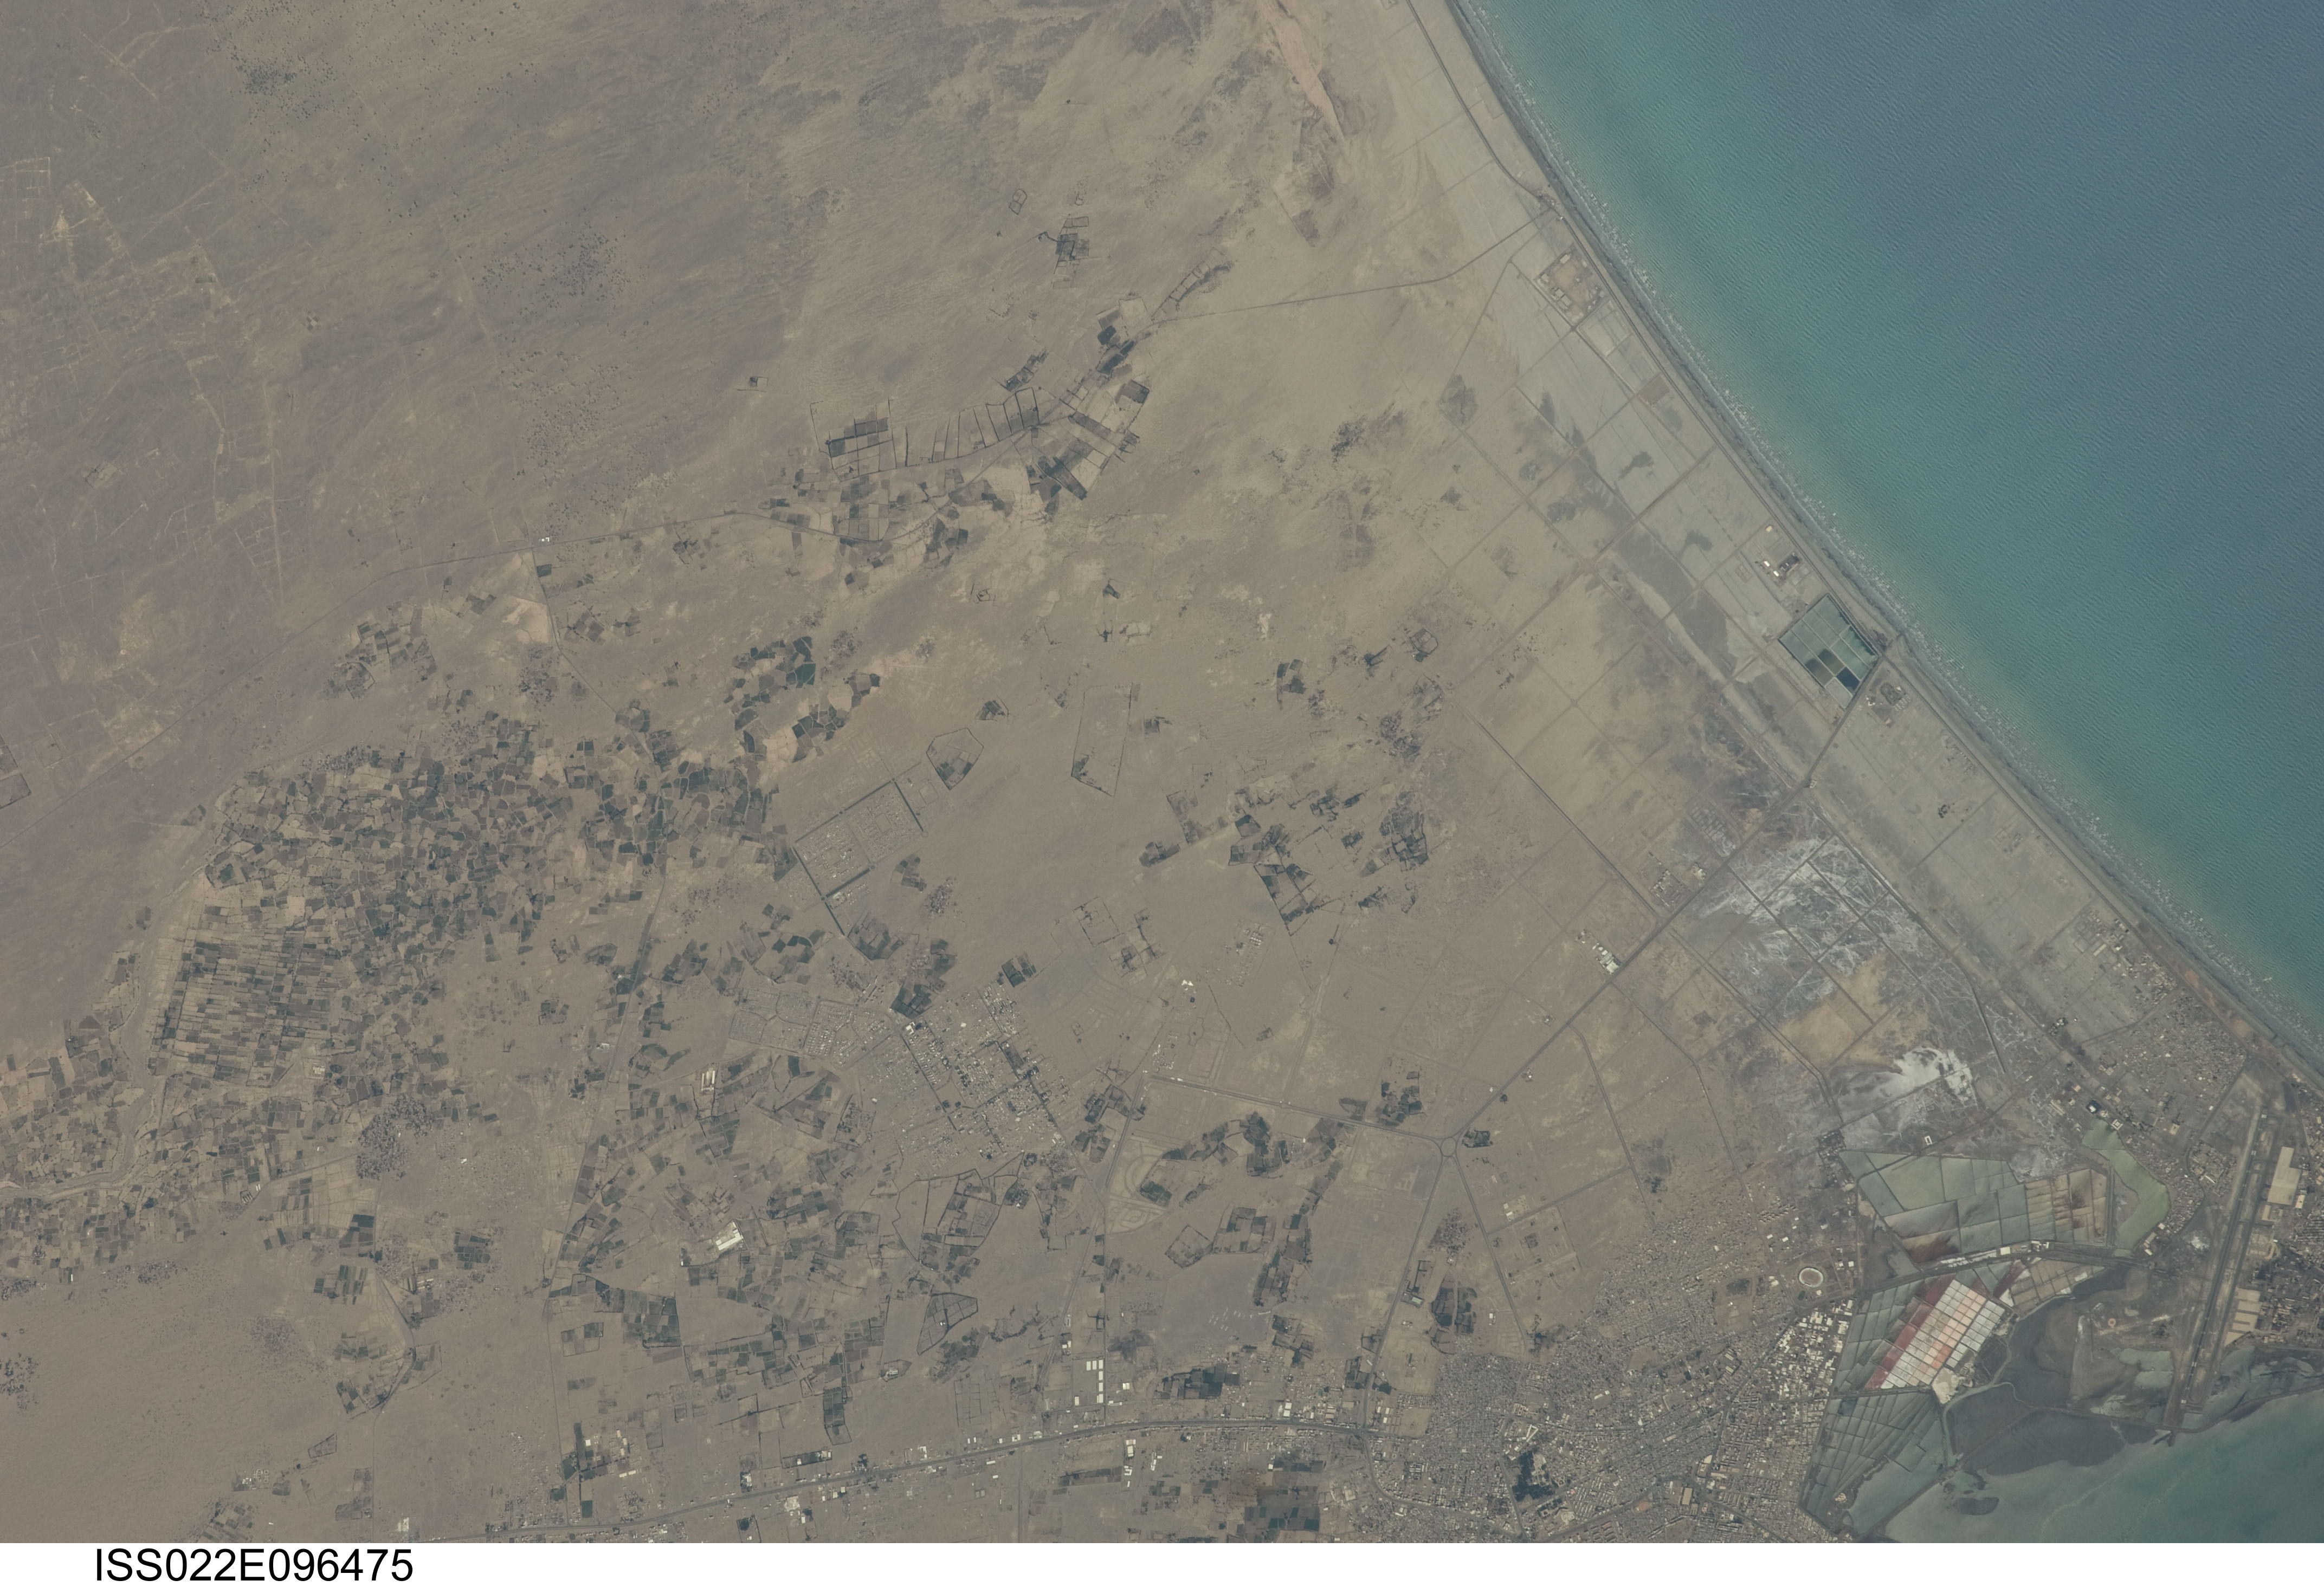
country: SOCOTRA
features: ADEN, COAST, AIRPORT, SALT PONDS, AGR.
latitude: 12.9
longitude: 45.0
